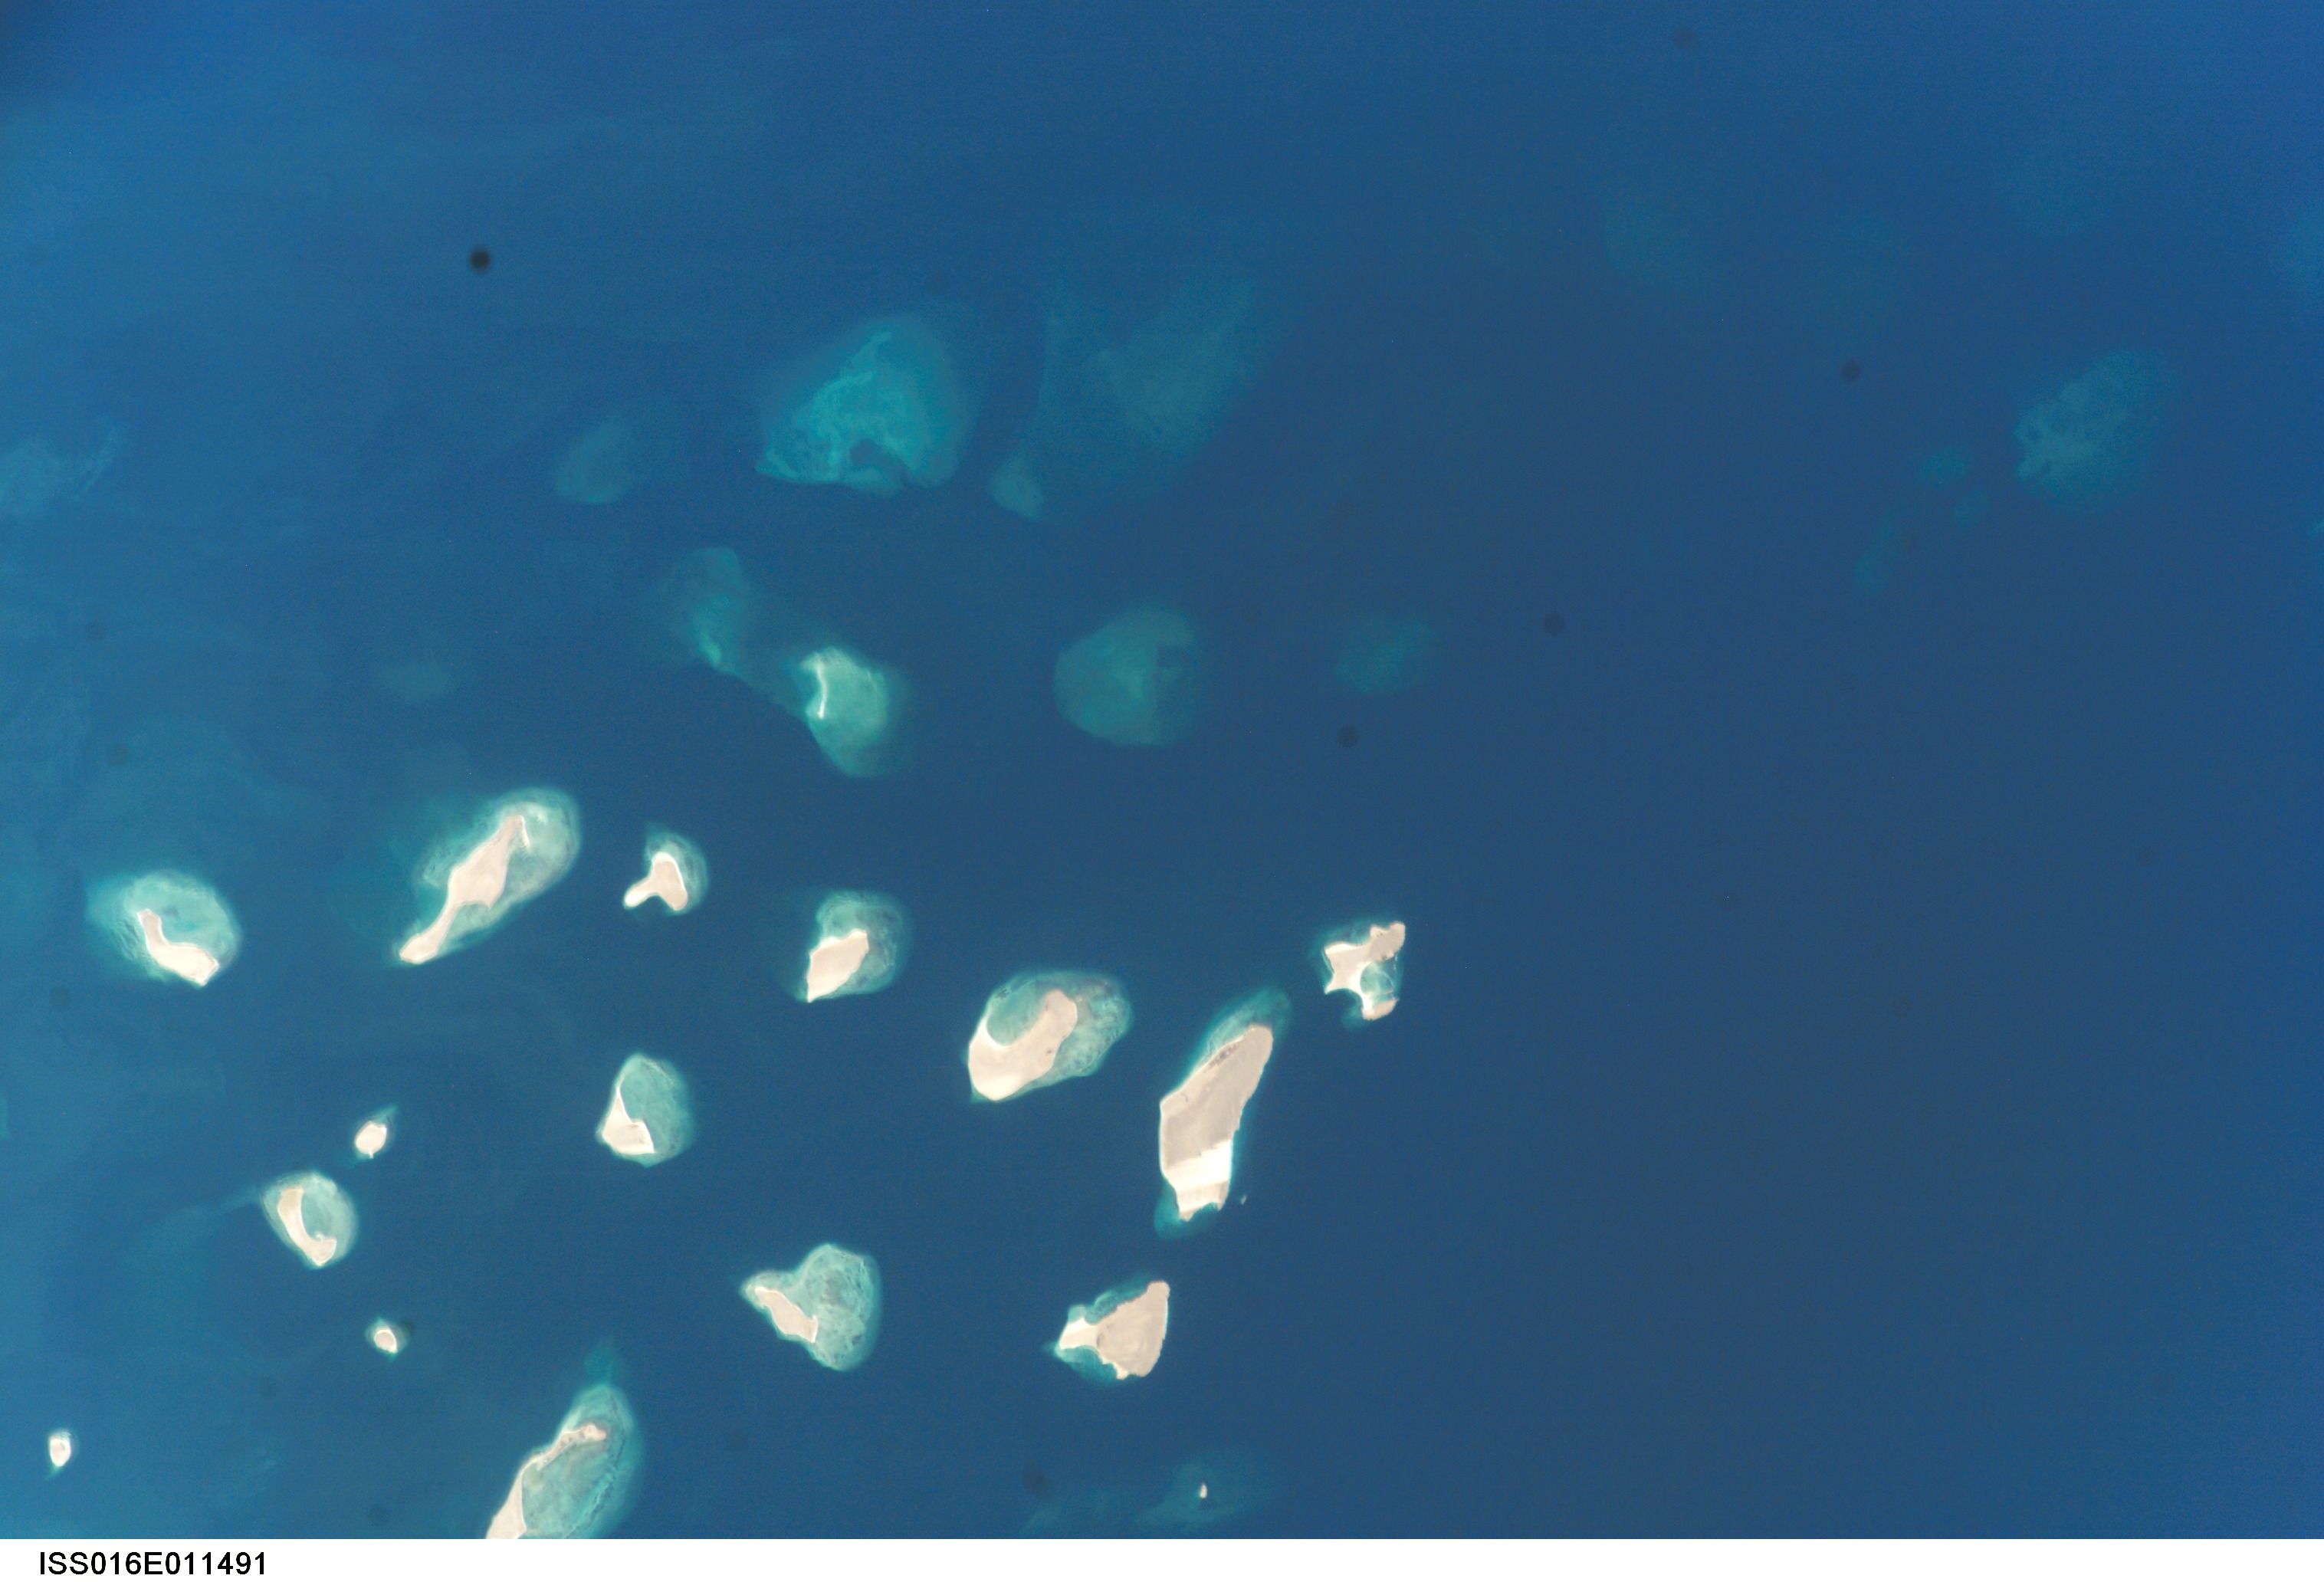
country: ERITREA
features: DEHALAK ARCHIPELAGO, RED SEA
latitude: 15.5
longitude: 41.0
